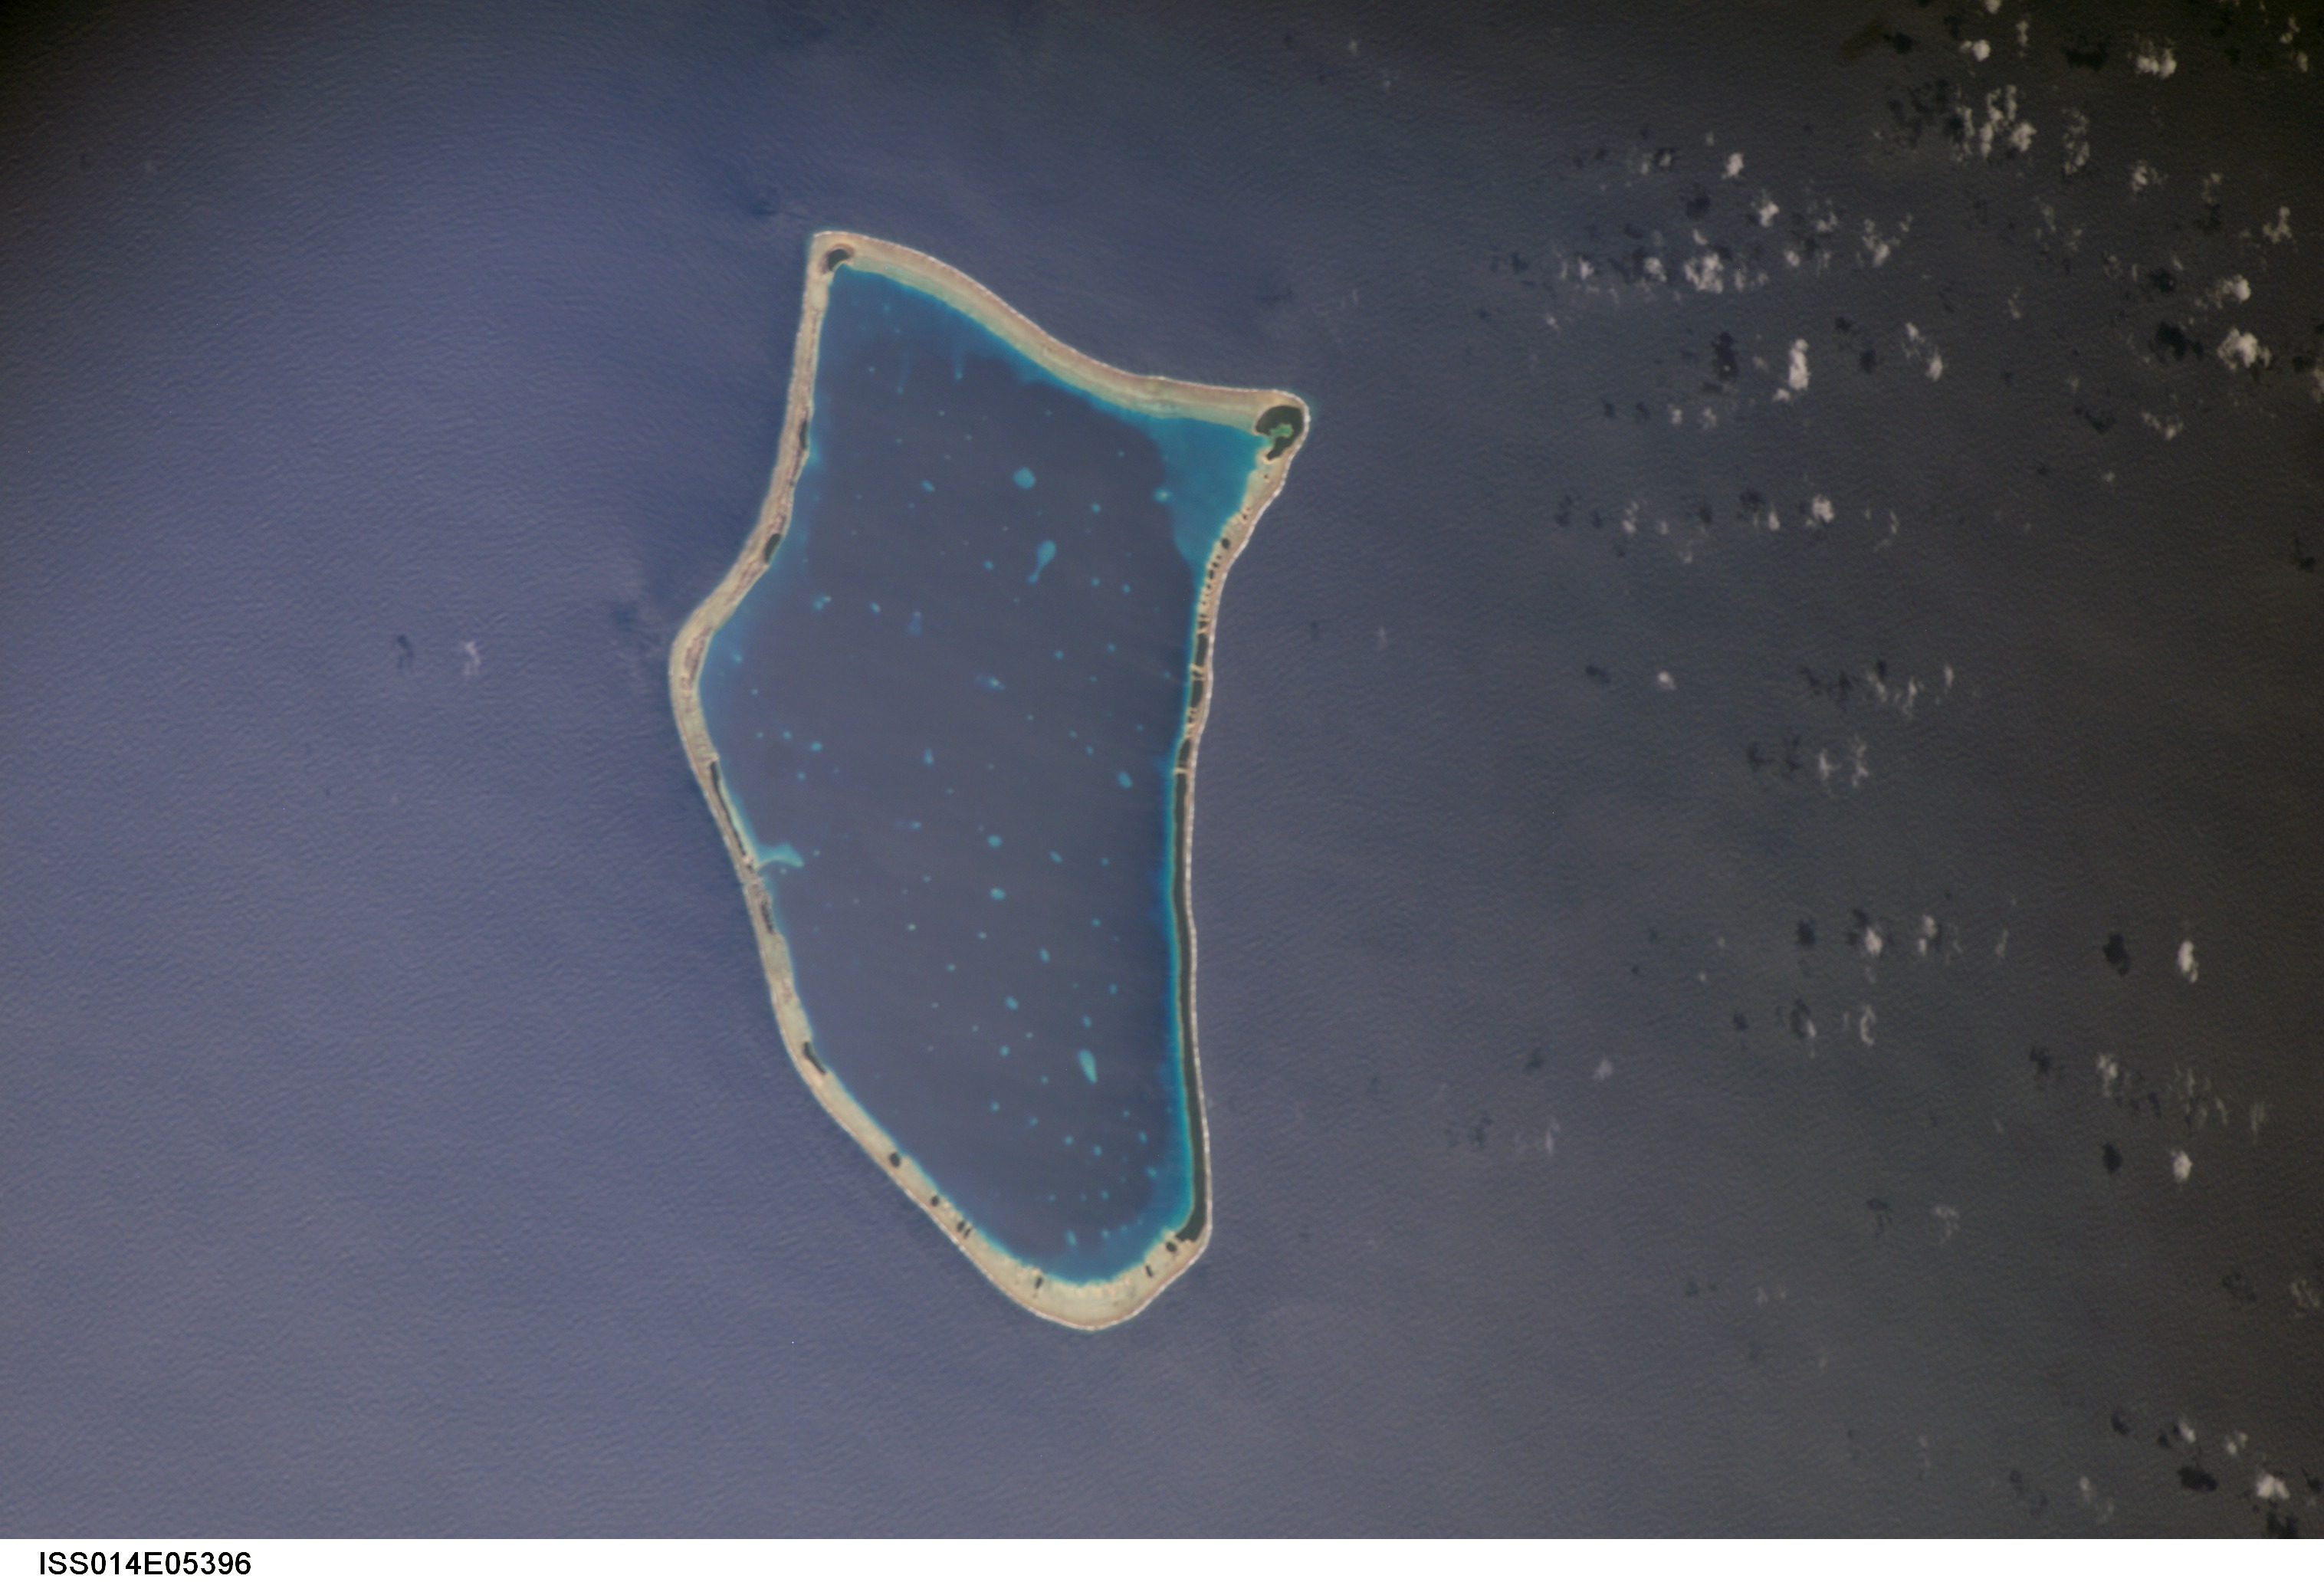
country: TOKELAU
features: NUKUNONU ATOLL, REEFS, LAGOON
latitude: -9.1
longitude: -171.8
